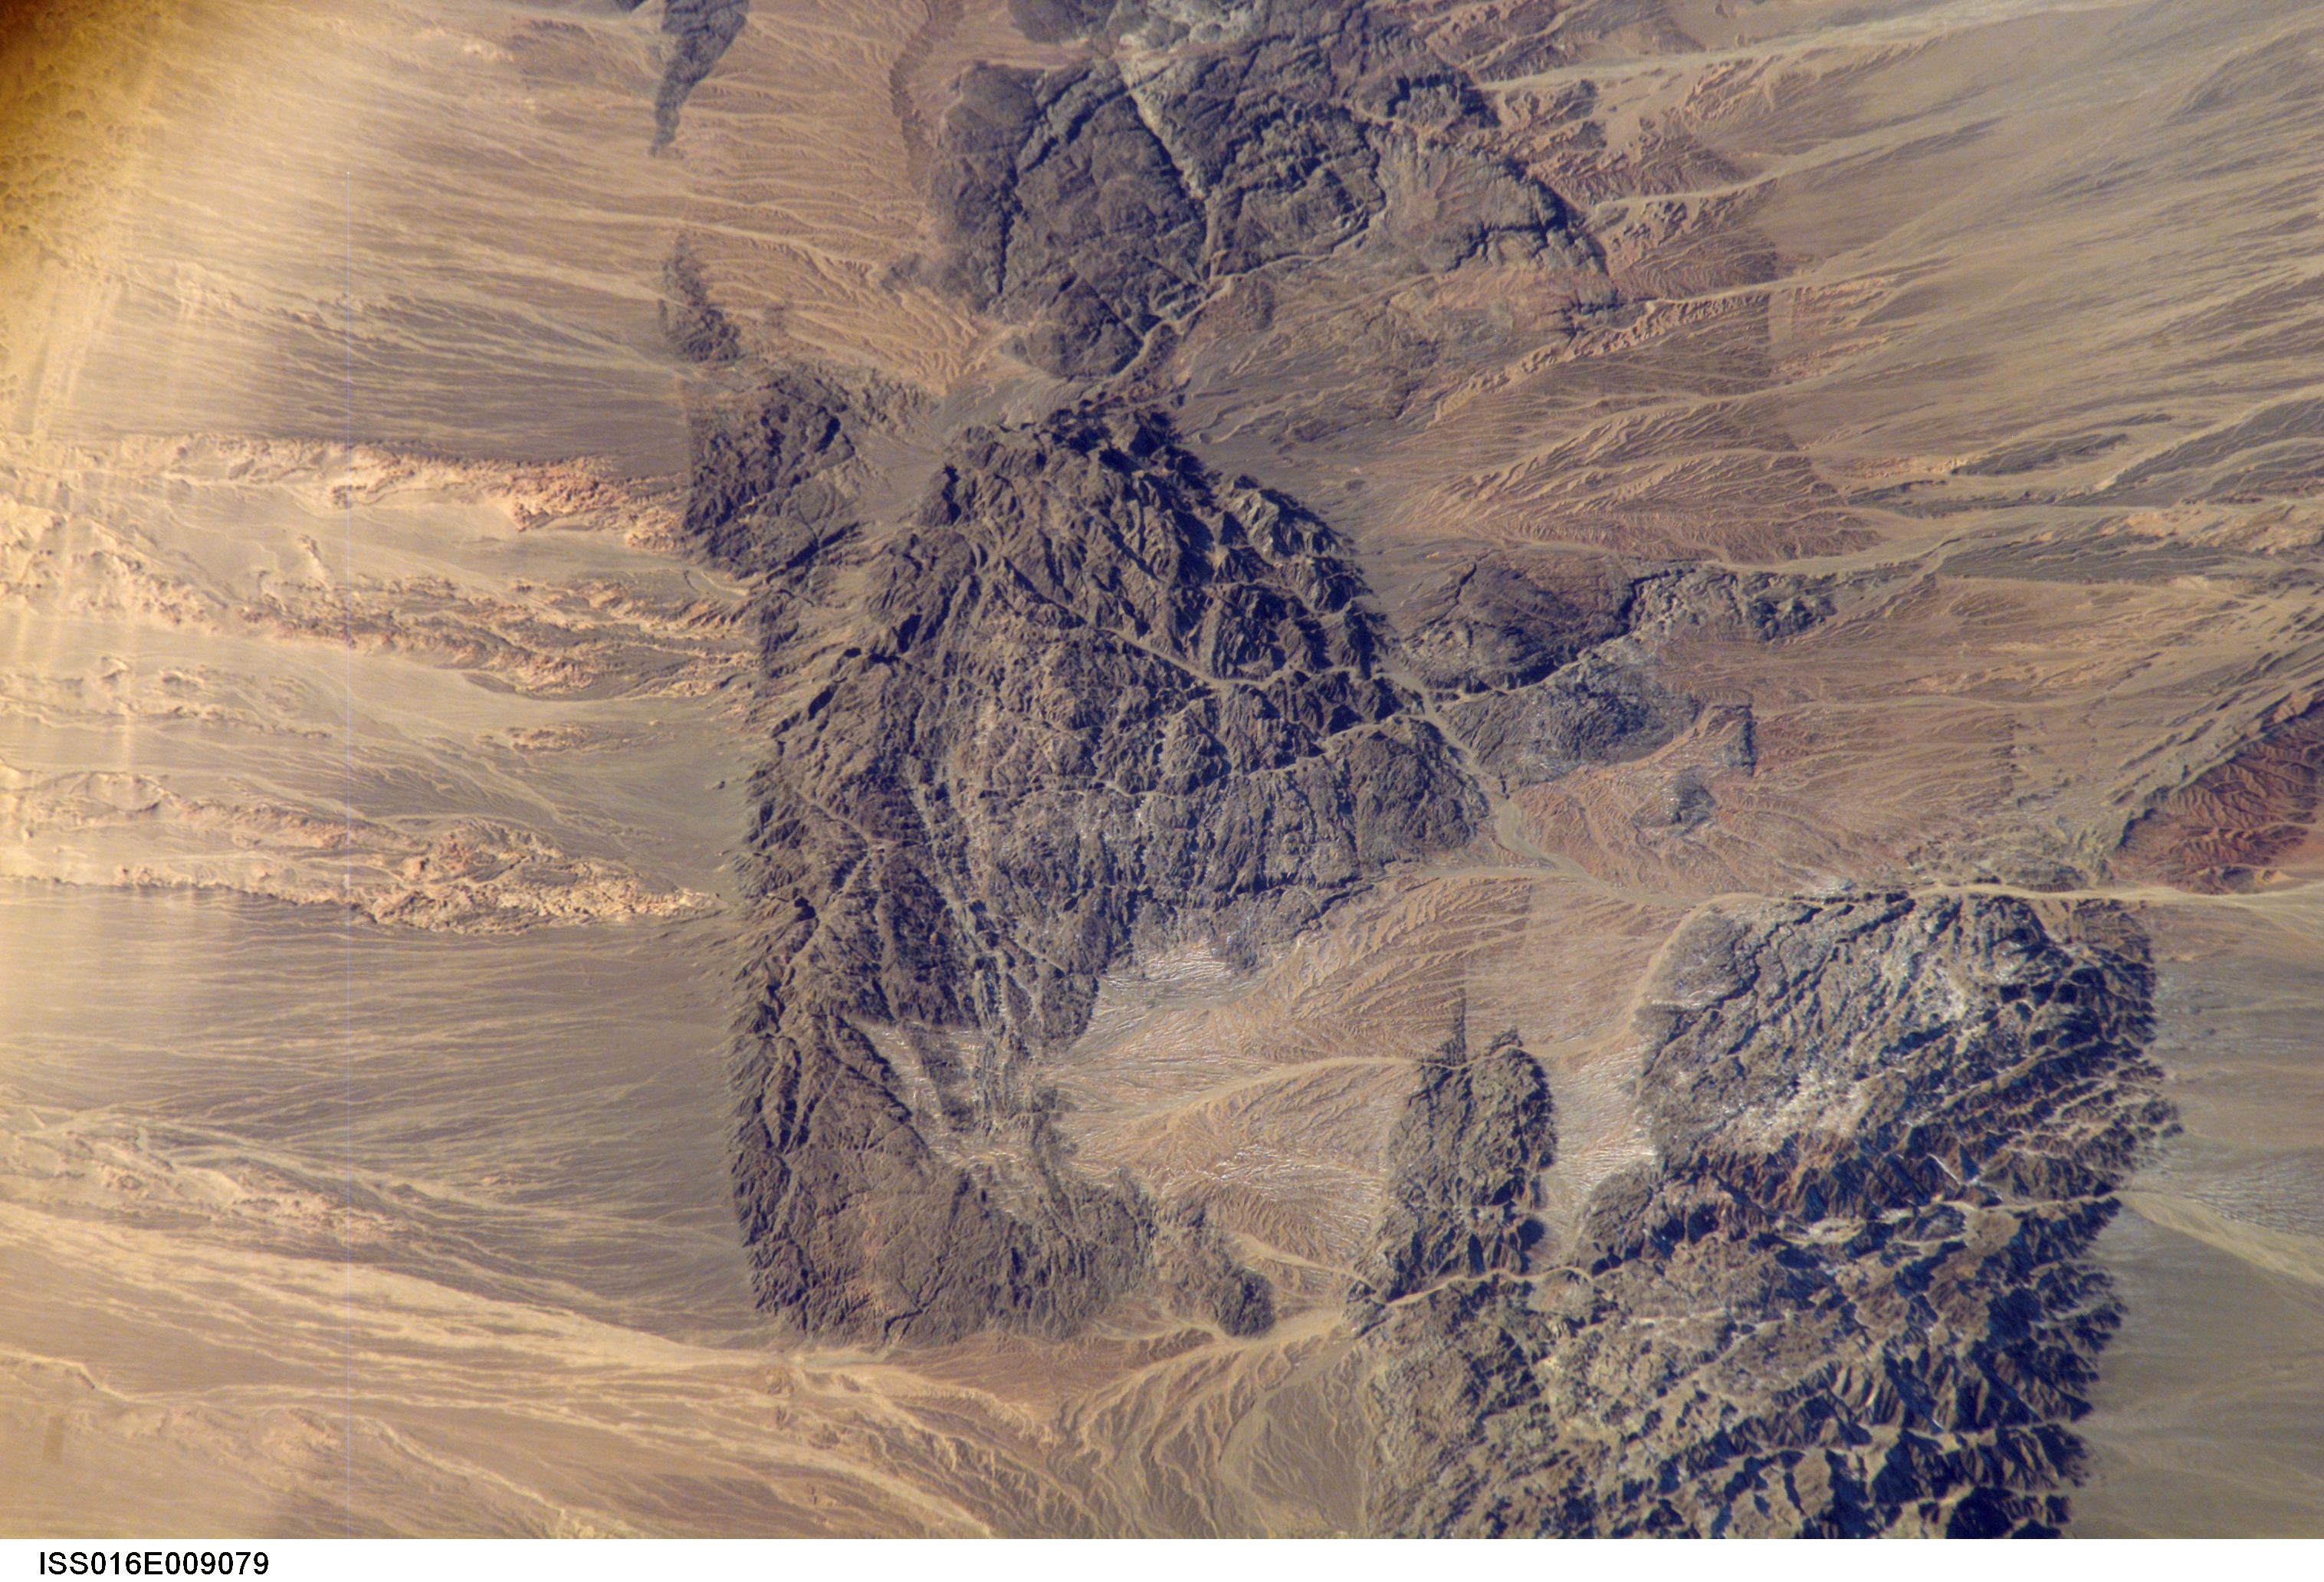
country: MONGOLIA
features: NEMEGT UUL RANGE, ALLUVIAL FANS
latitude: 43.7
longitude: 100.5
